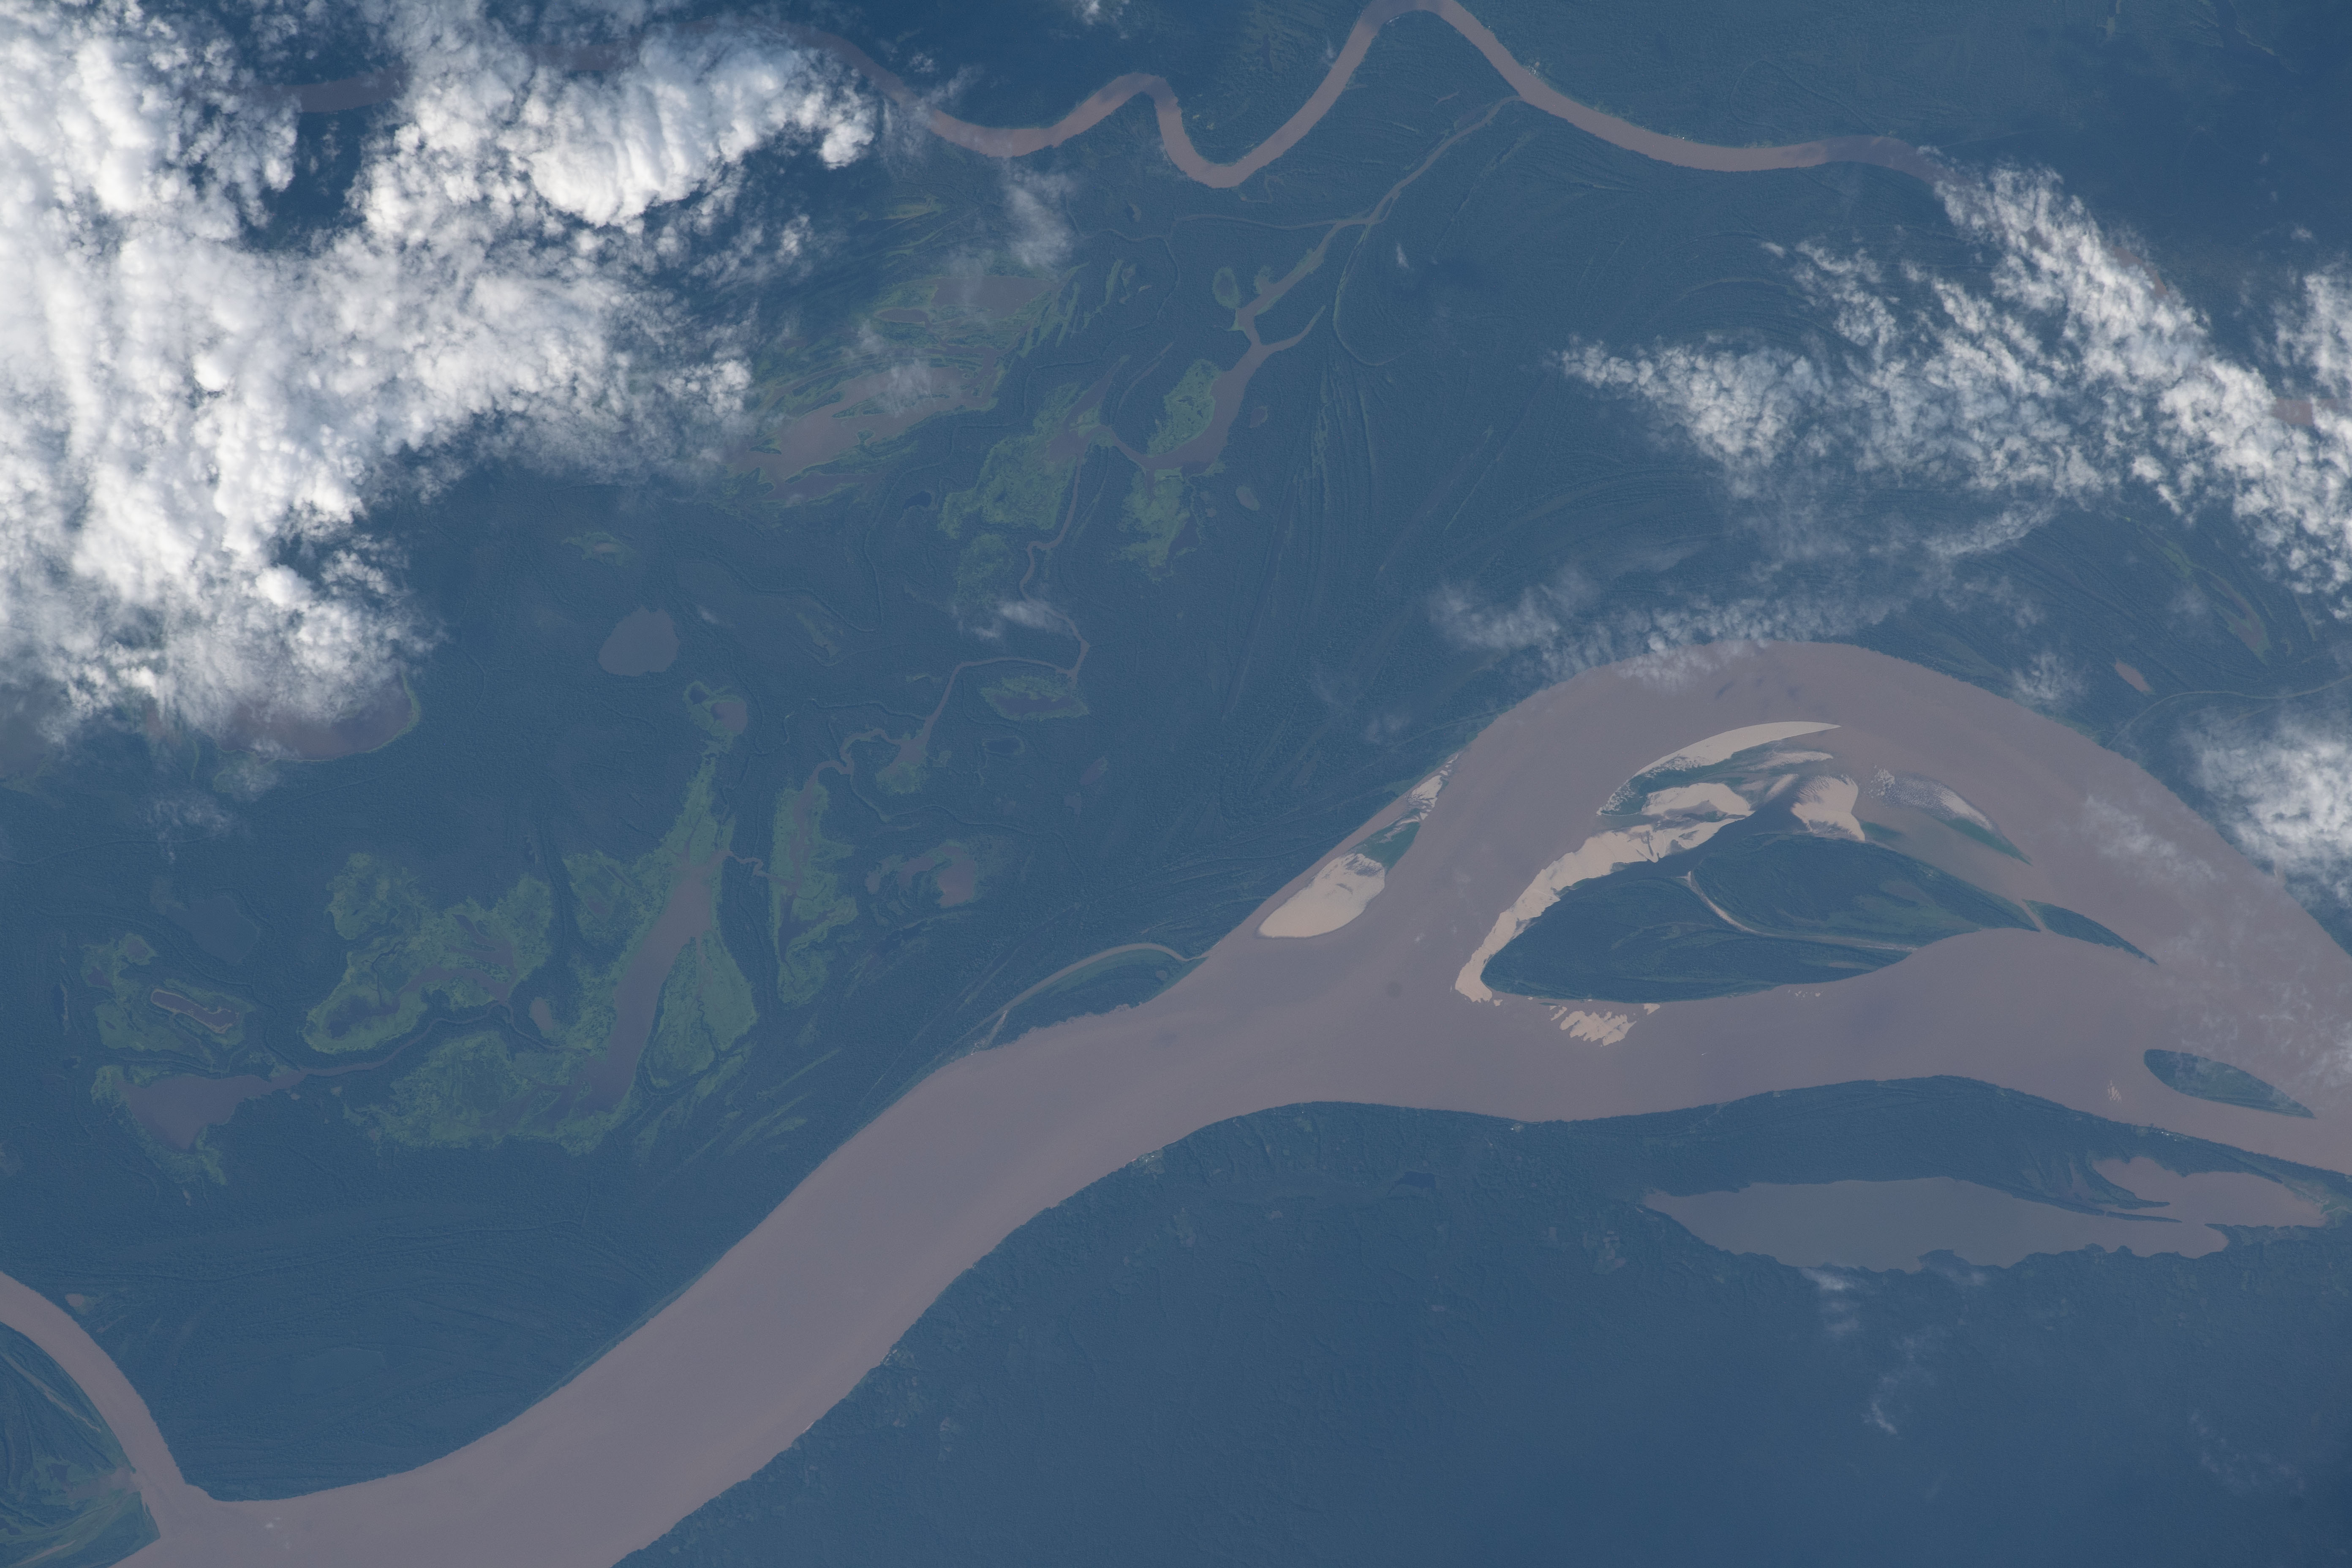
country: BRAZIL
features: AMAZON RIVER, LAGO APAURA
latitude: -3.8
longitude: -63.5
